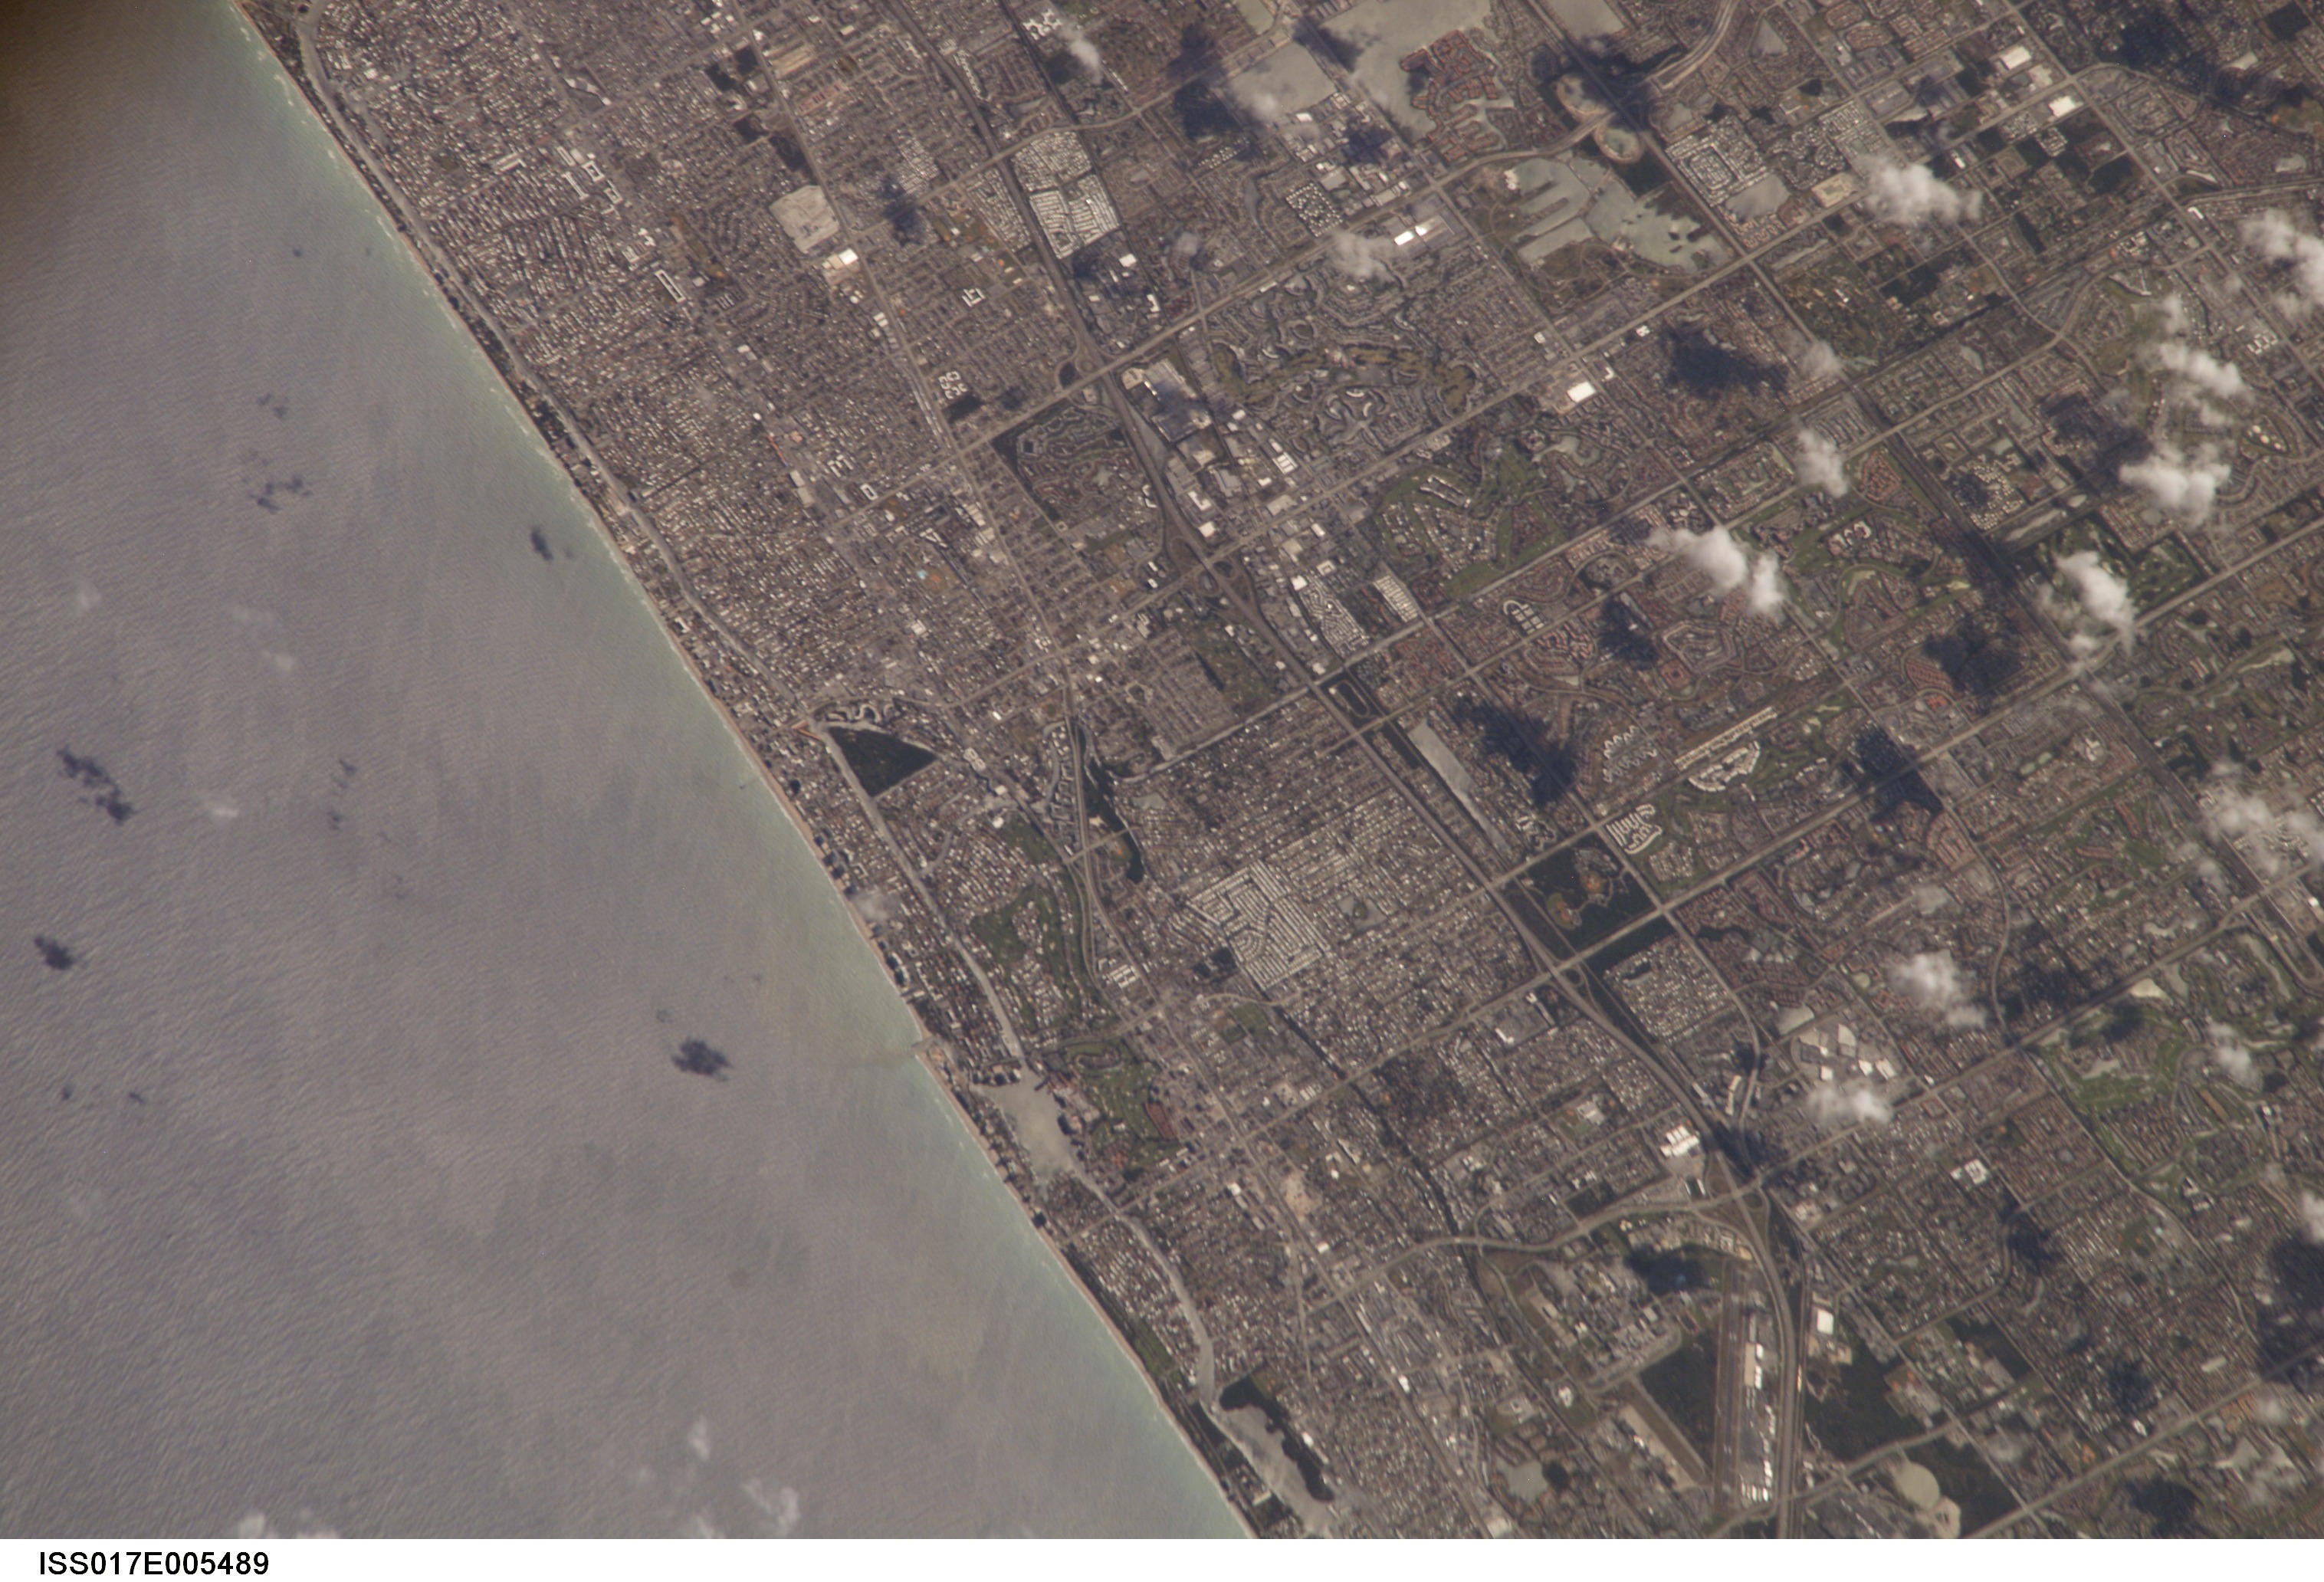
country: USA-FLORIDA
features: BOCA RATON, HILLSBORO BEACH
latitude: 26.4
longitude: -80.1
